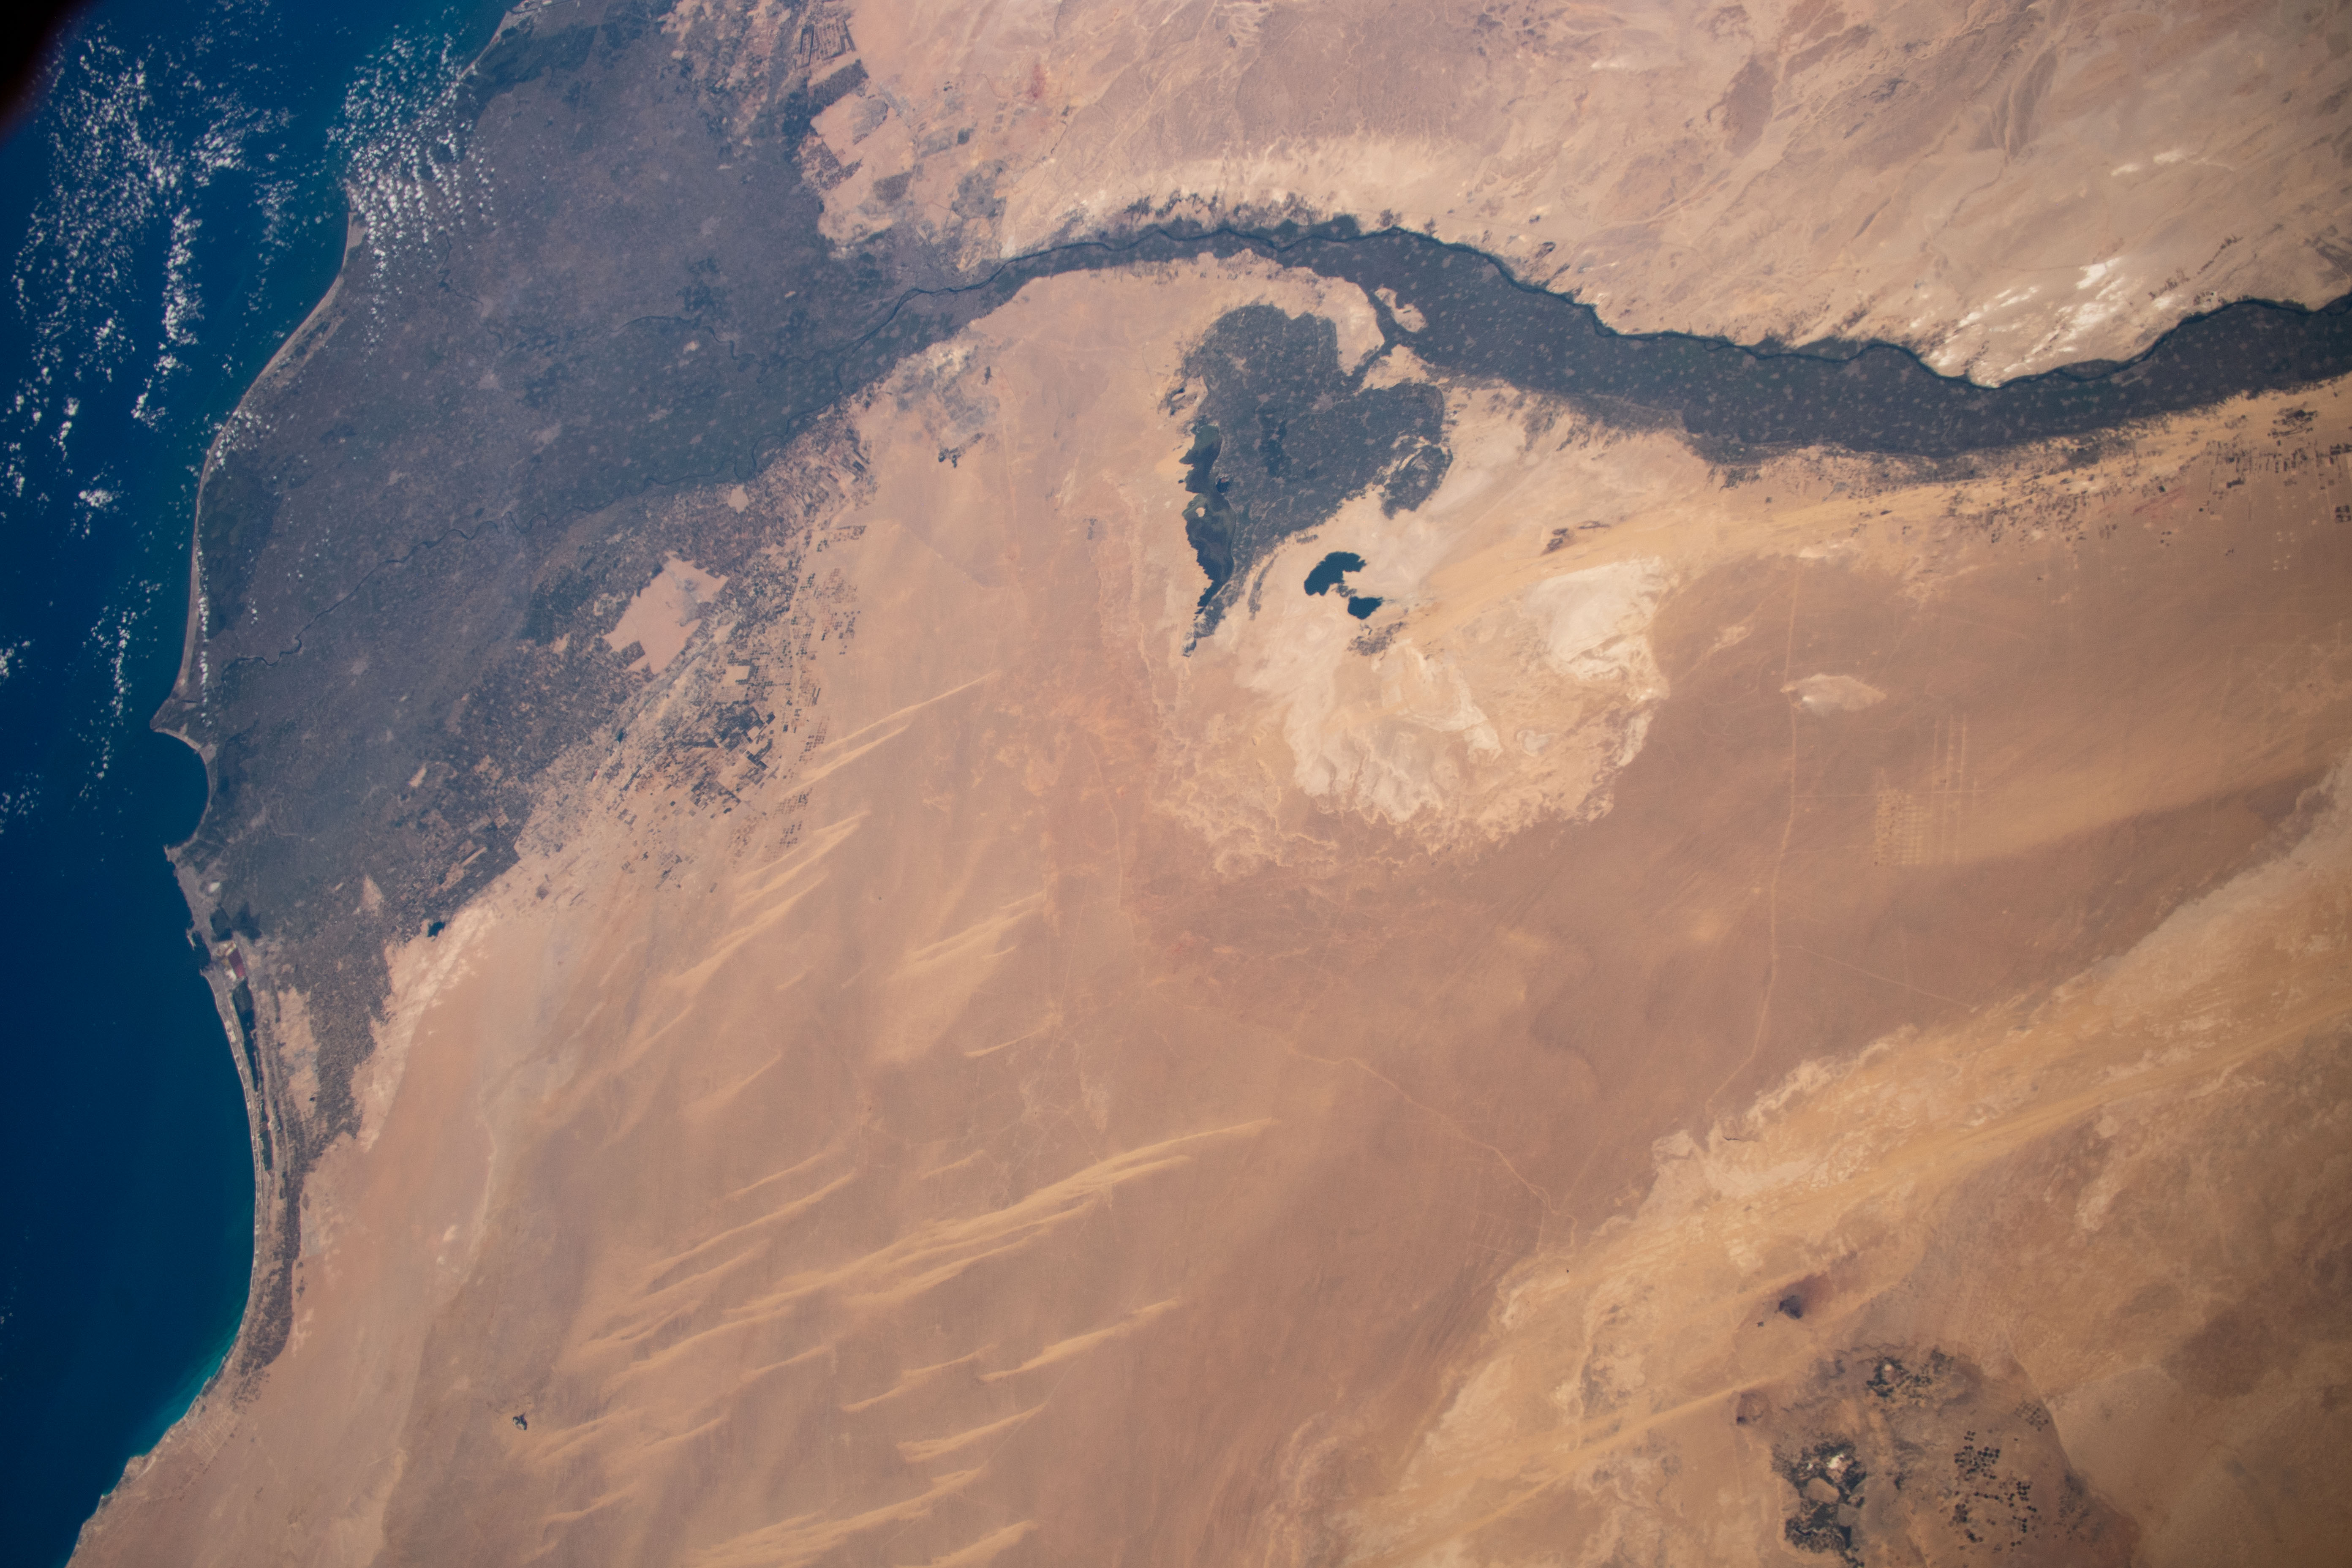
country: EGYPT
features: NILE DELTA, FAIYUM, MENIA
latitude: 29.5
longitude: 30.0
